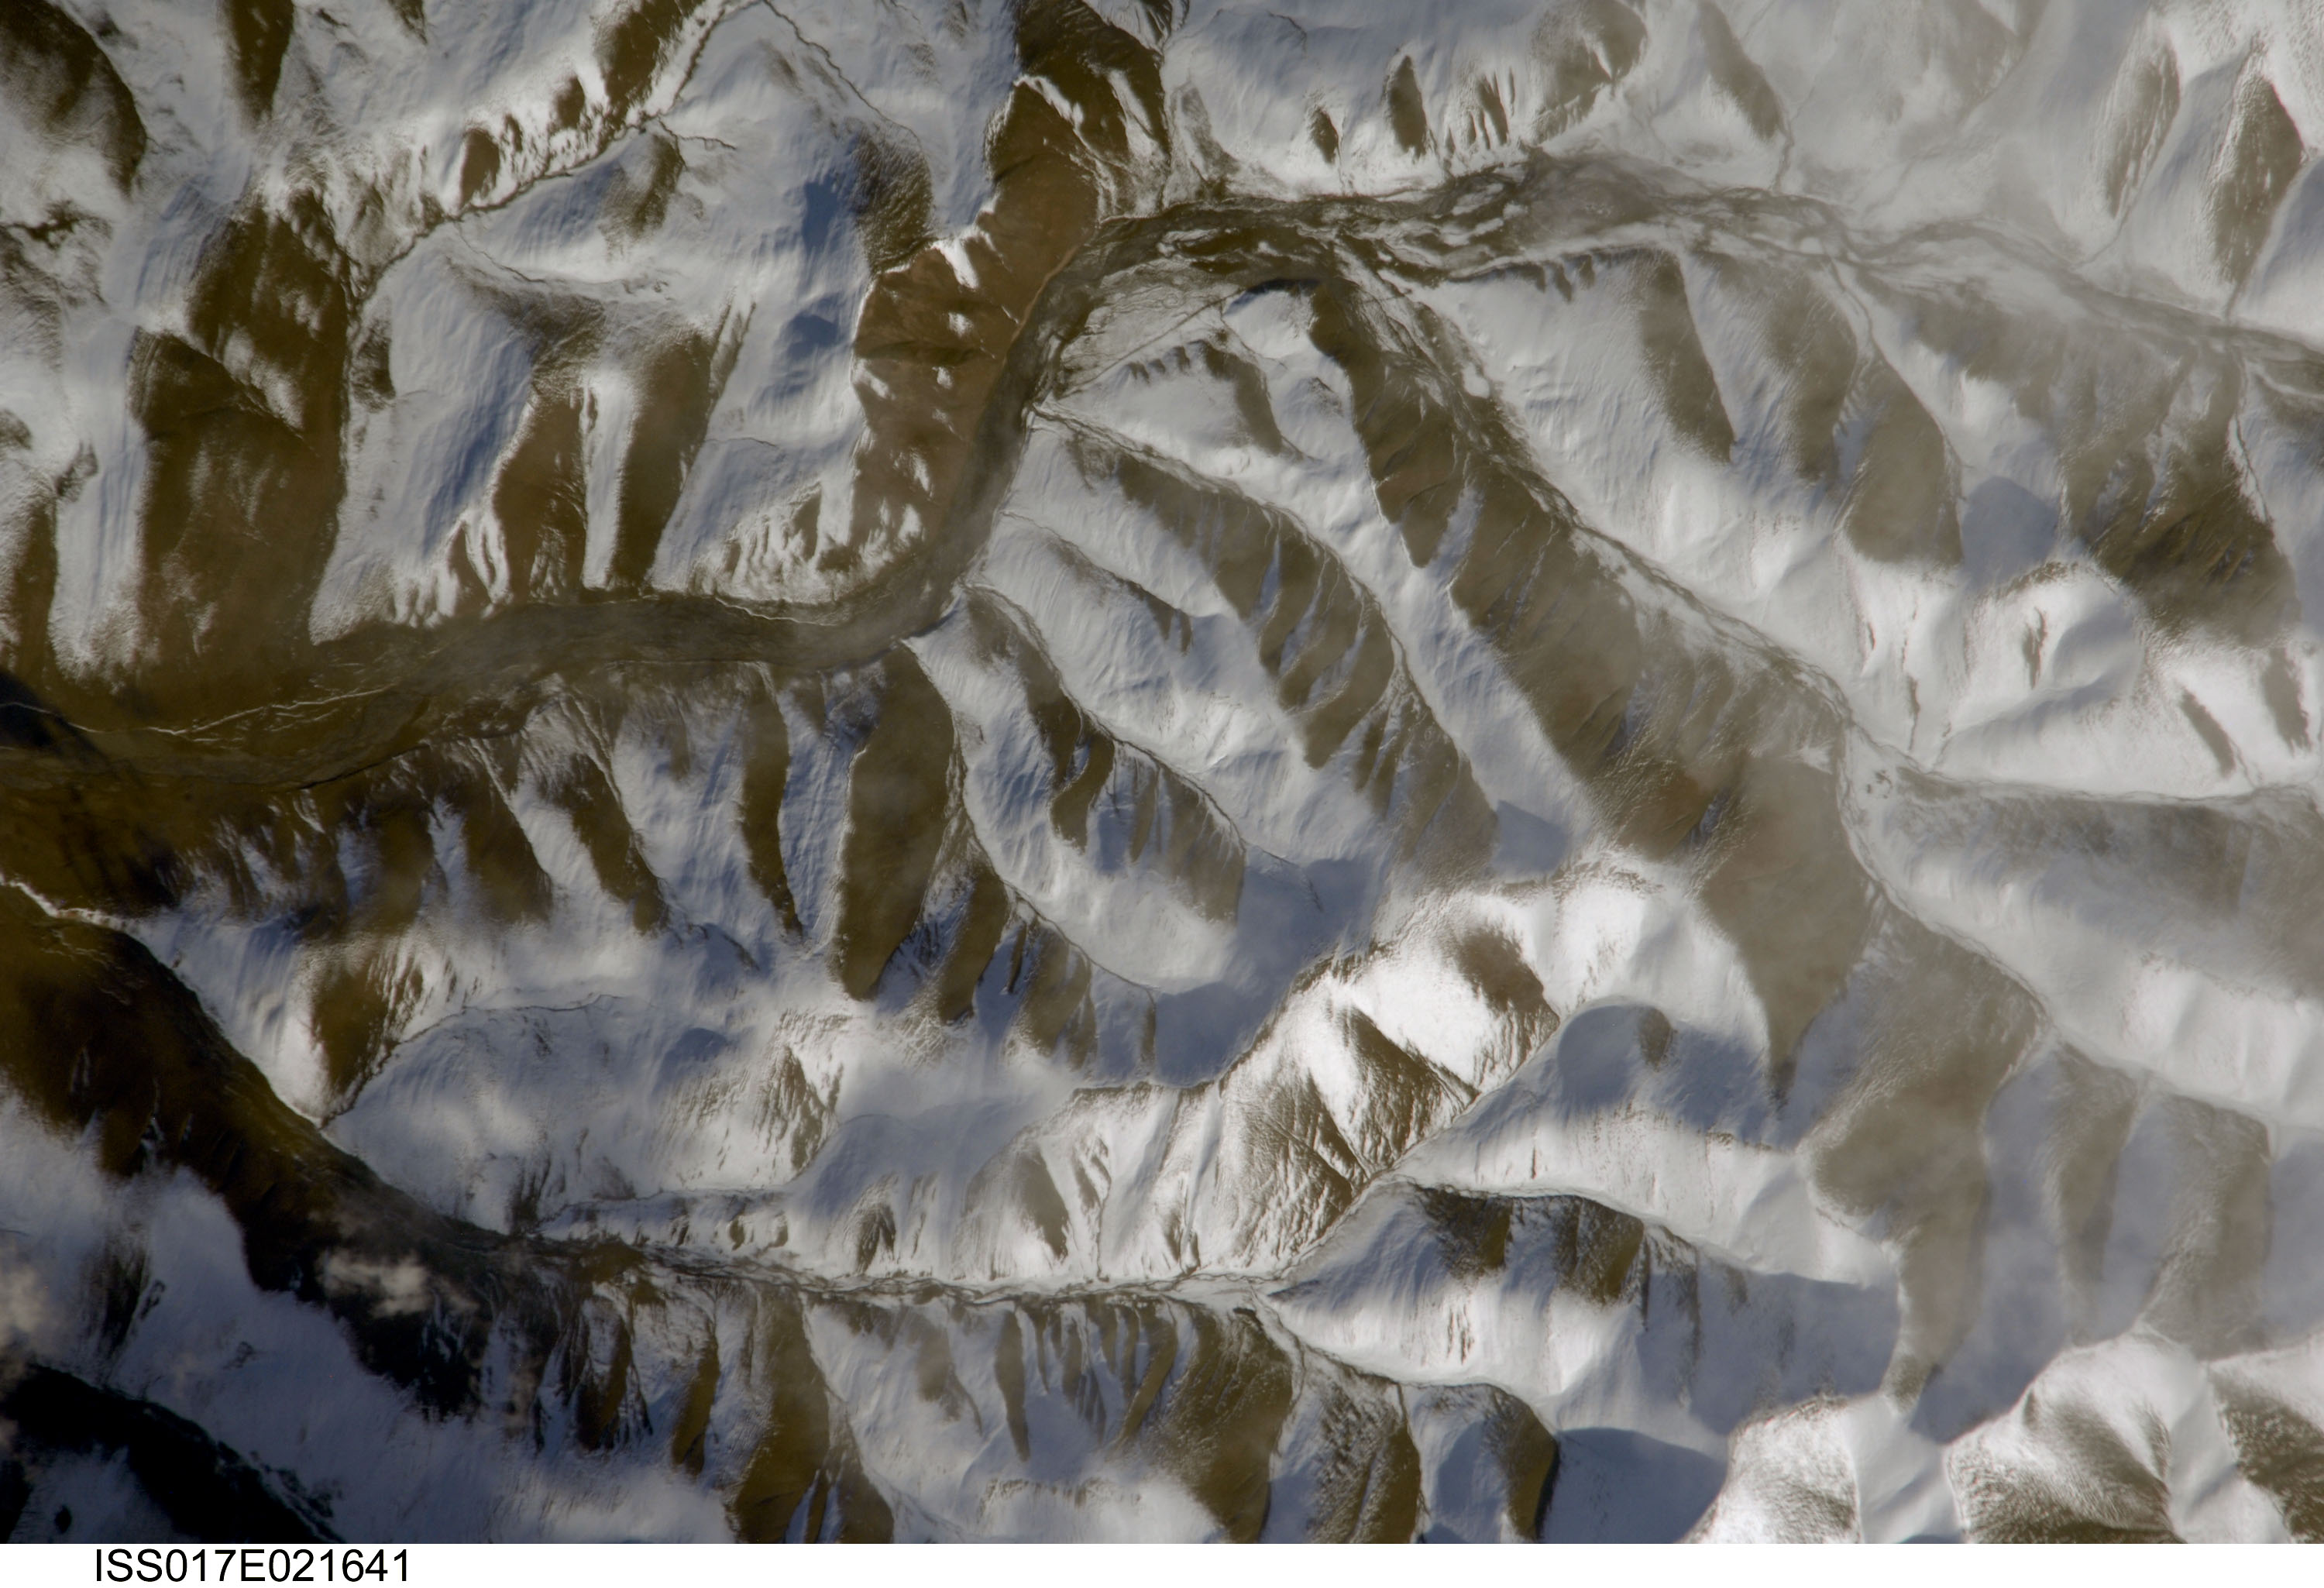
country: CHINA
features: BAYAN HAR MTS., SNOW, RIVERS
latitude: 34.6
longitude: 94.7
